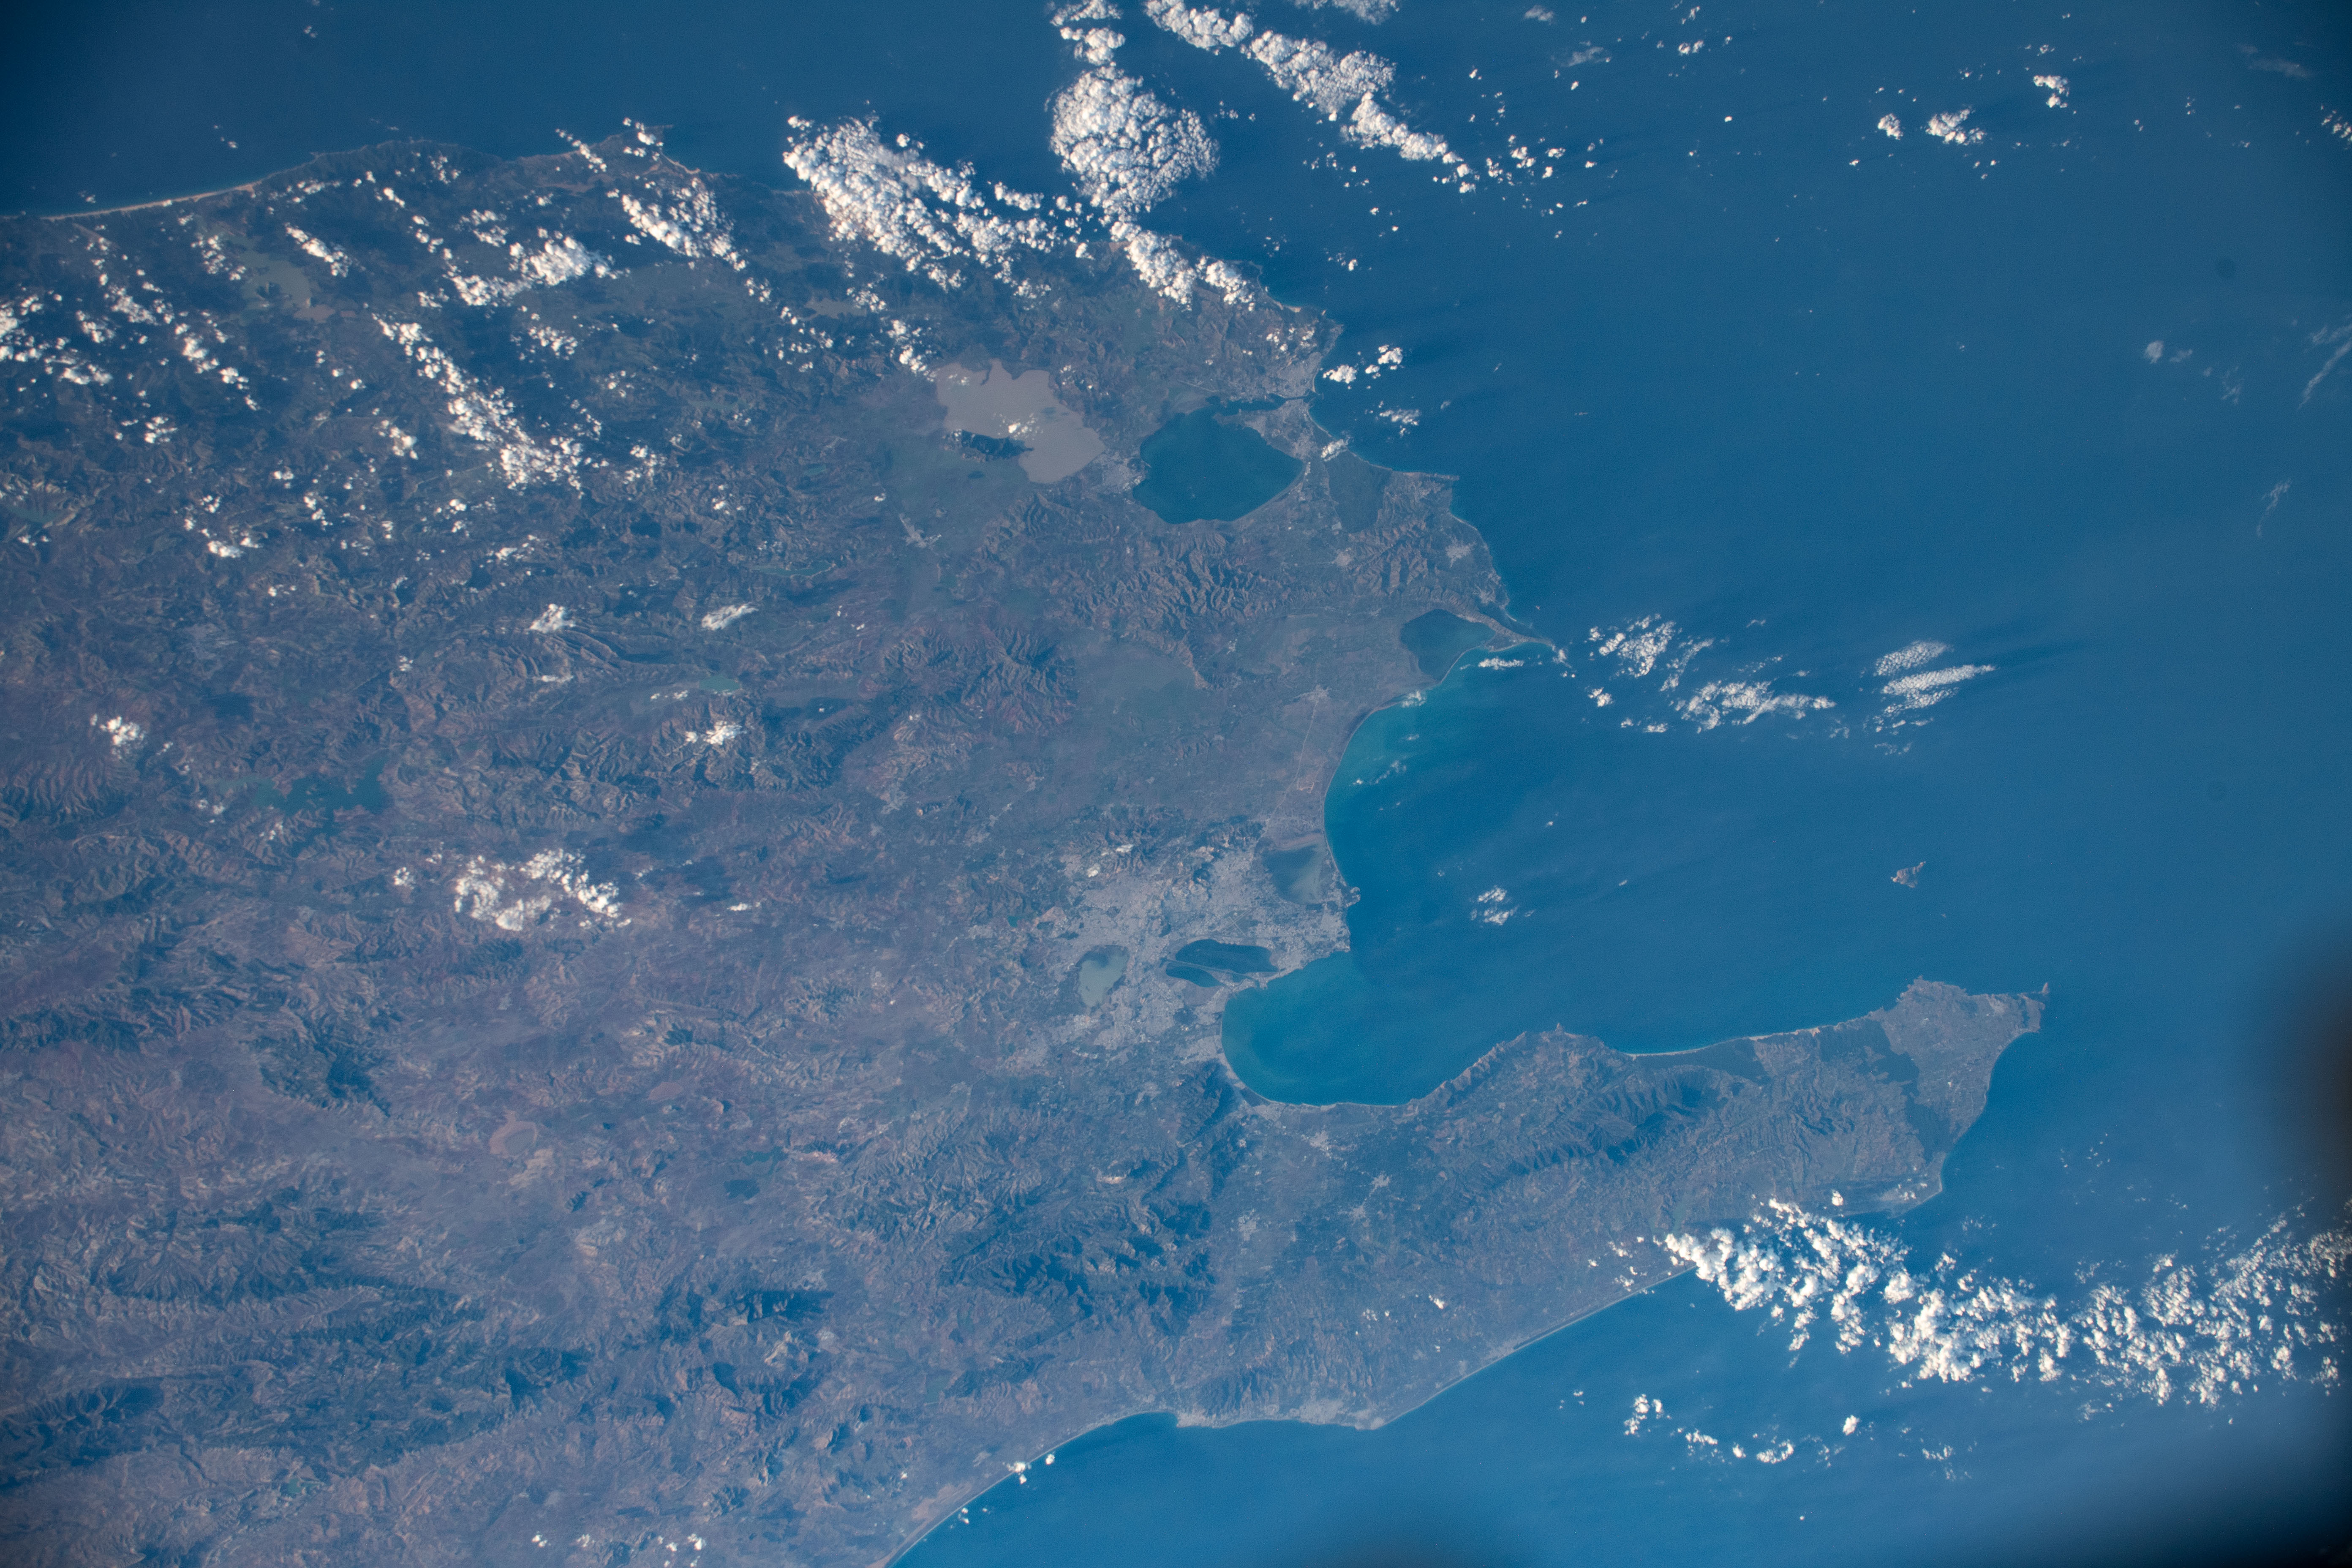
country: TUNISIA
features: GULF OF TUNIS, ICHKEUL NATIONAL PARK
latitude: 37.0
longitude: 10.1
